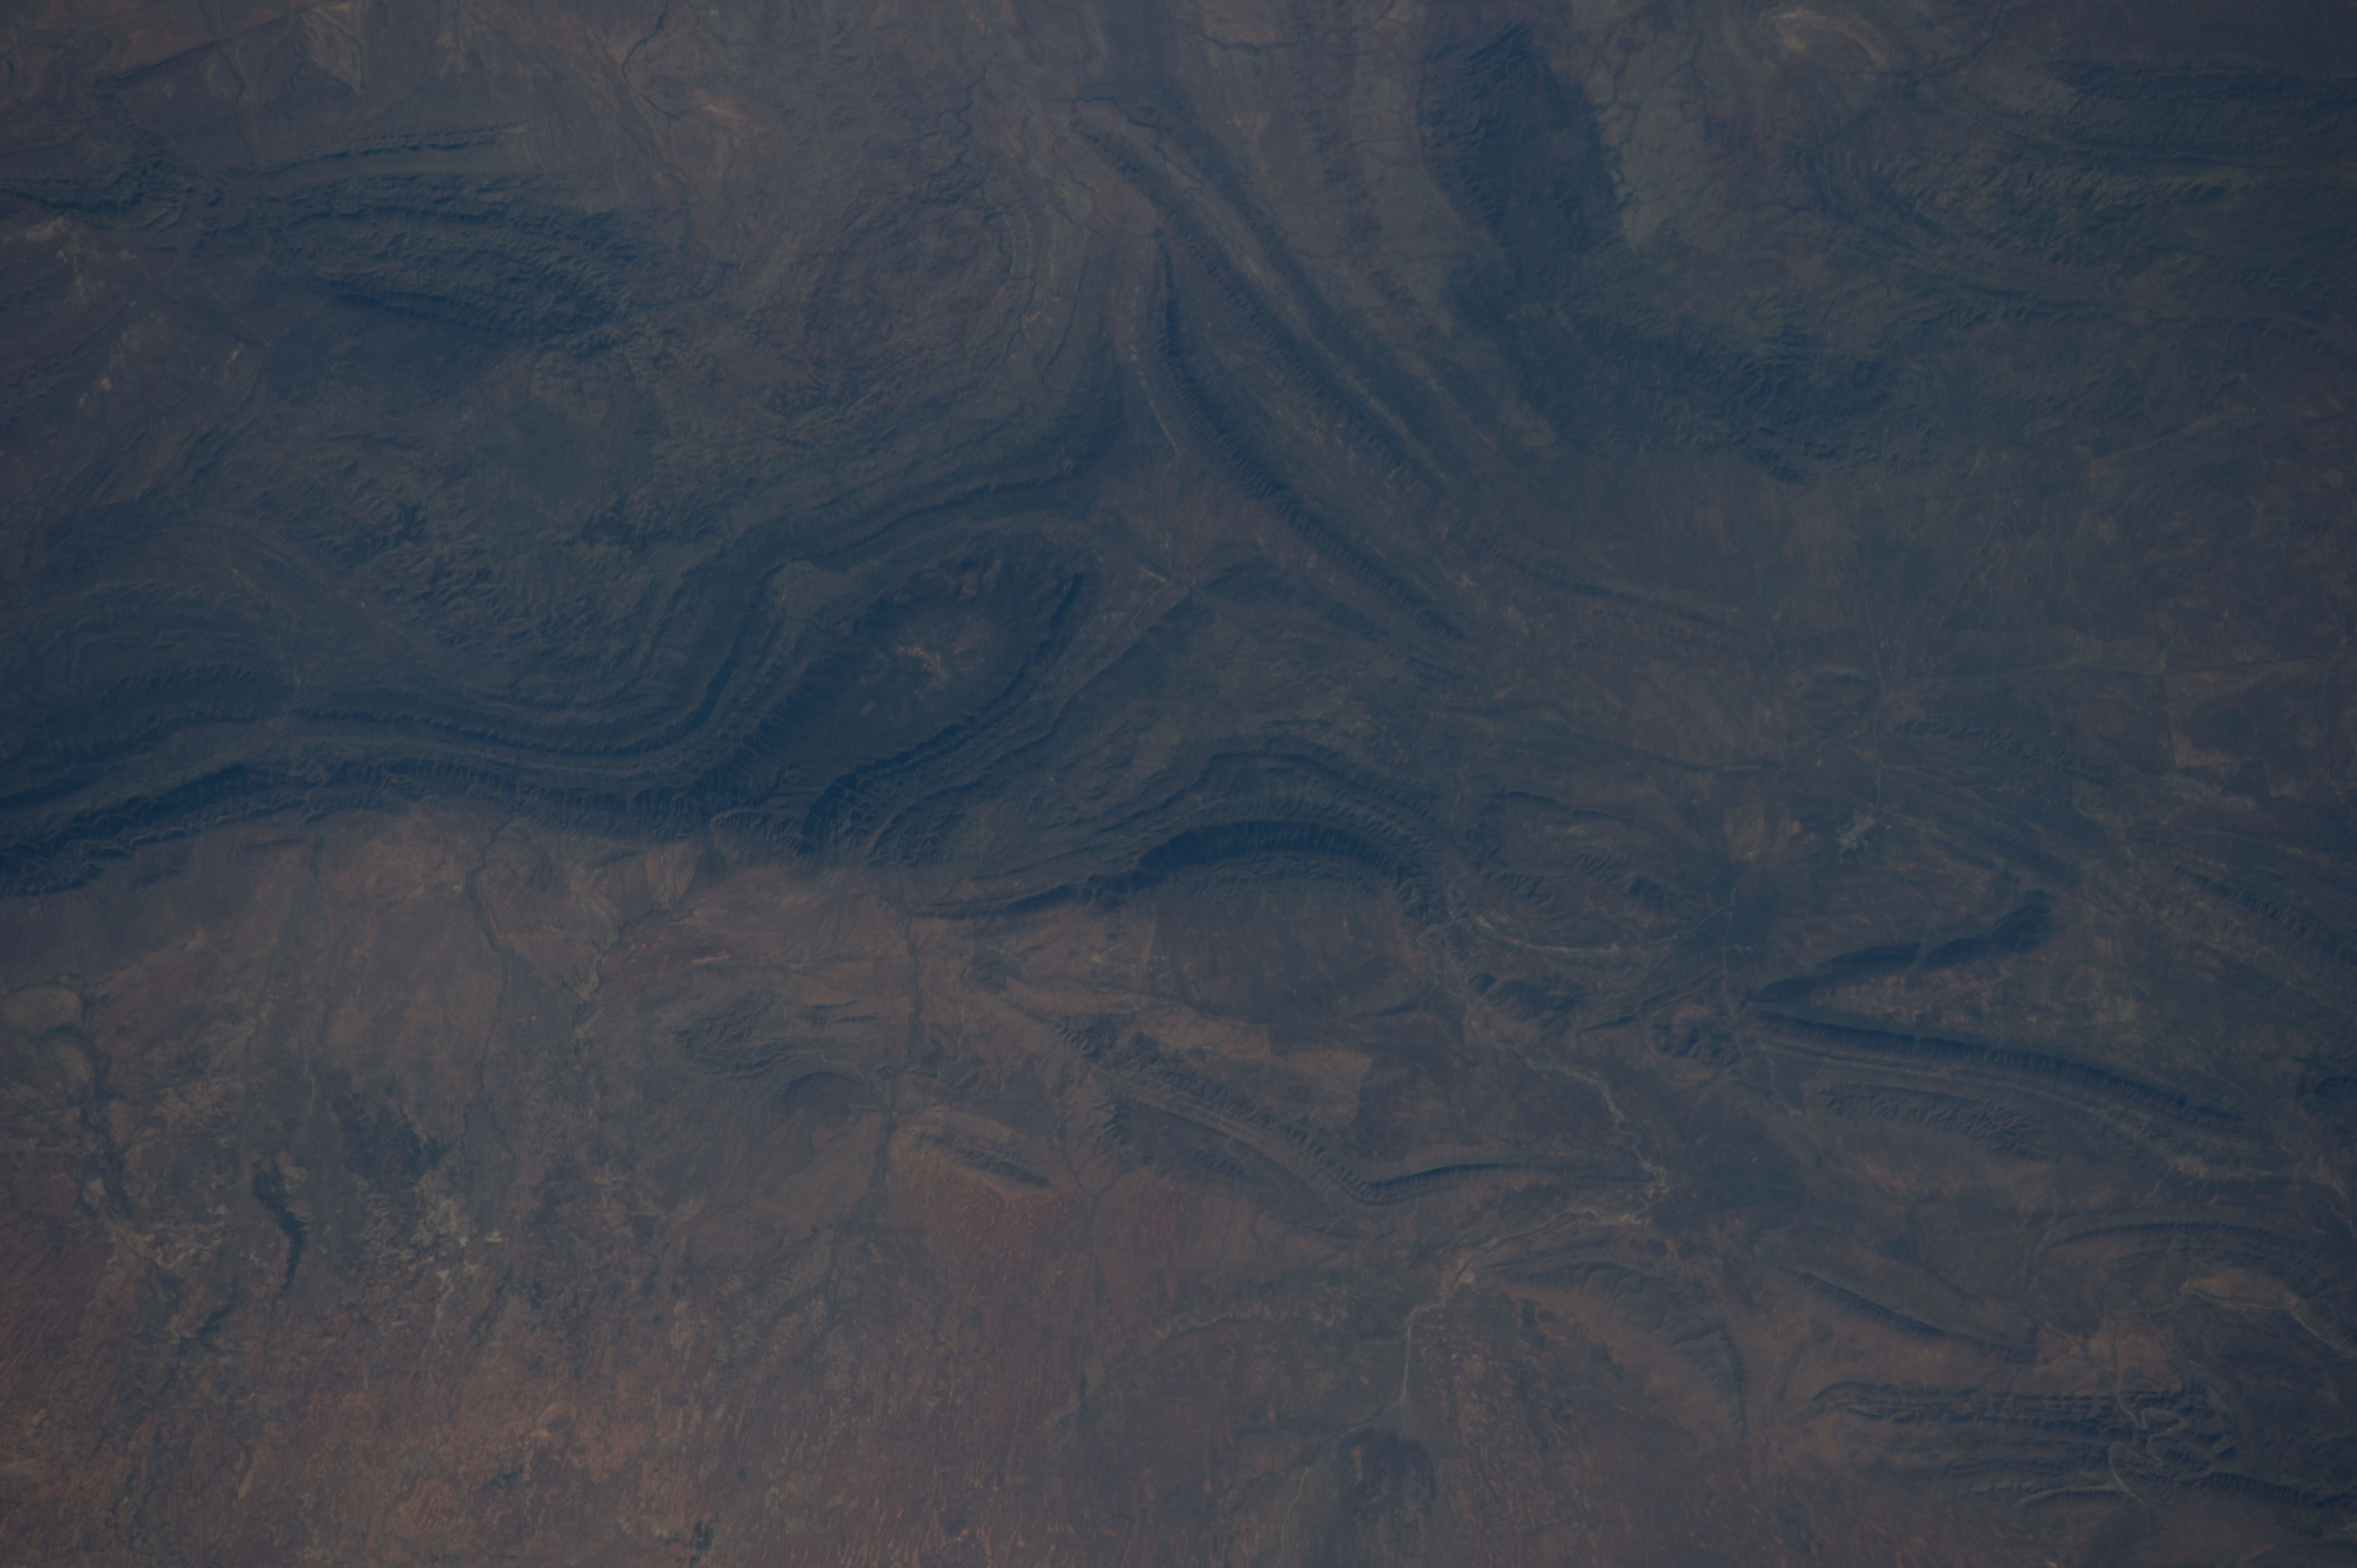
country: AUSTRALIA-SA
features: FLINDERS RA., MT. ALECK, ST MARY PK.
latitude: -31.6
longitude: 138.5
